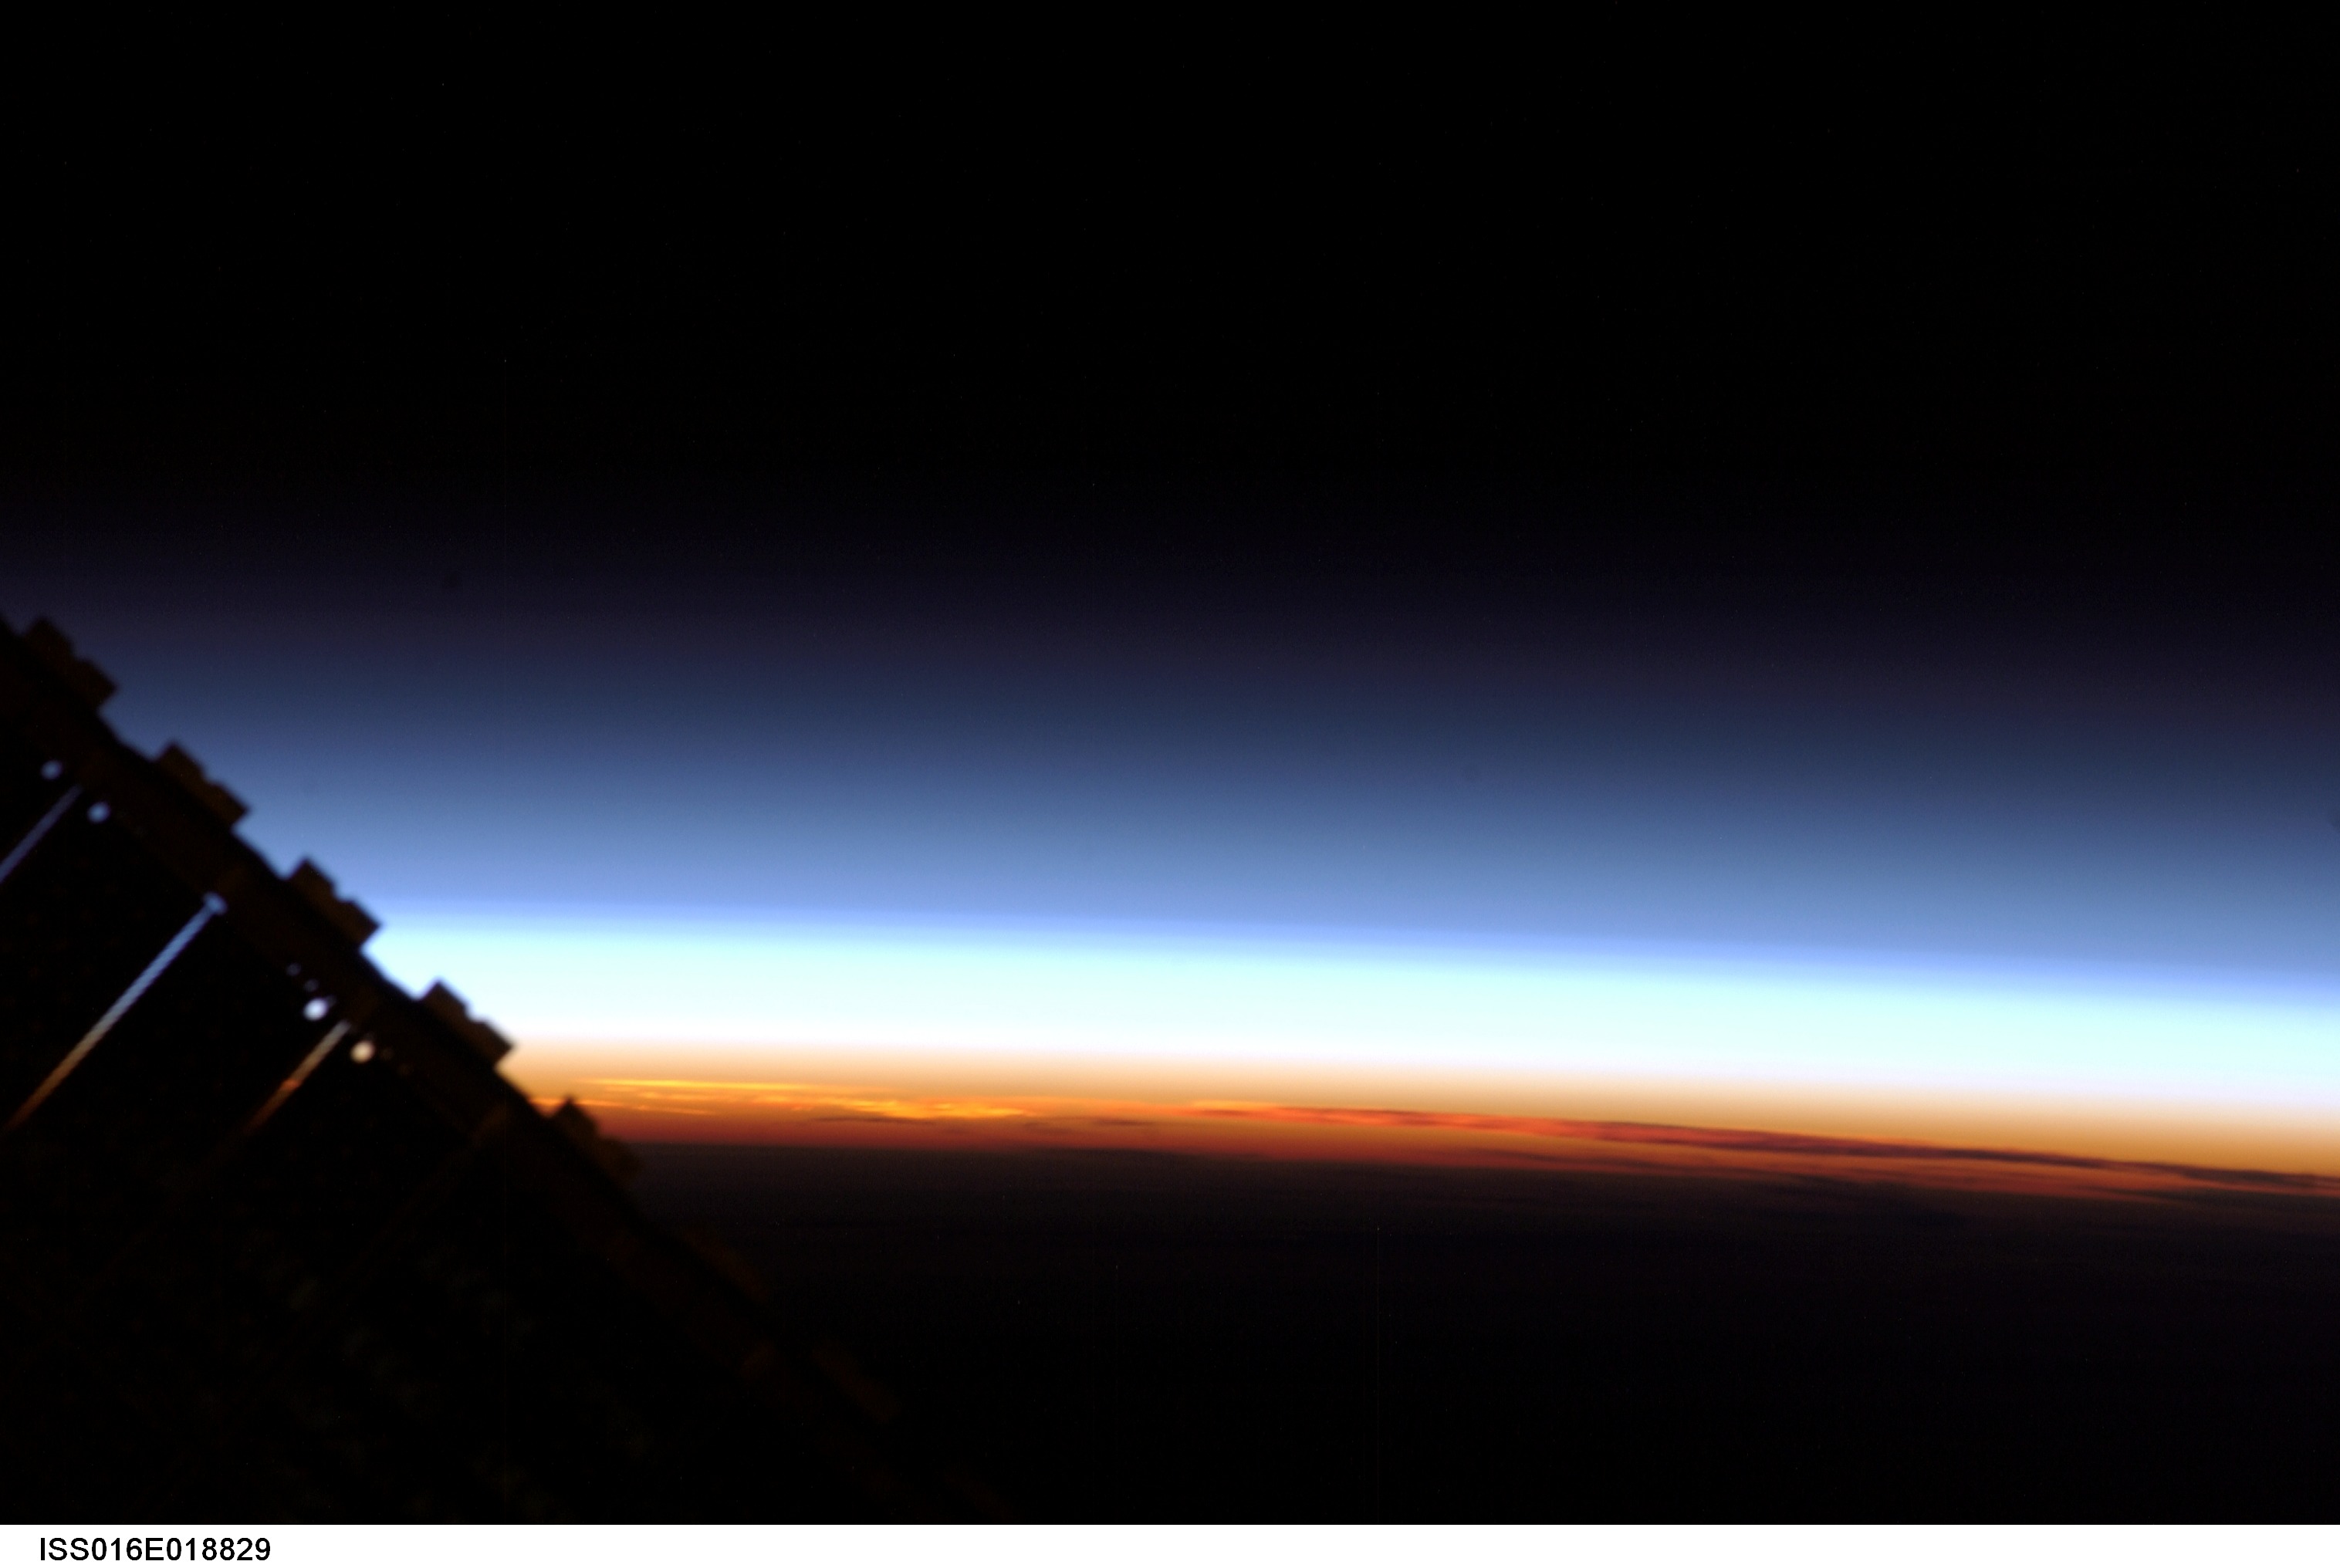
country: INDIAN OCEAN
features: PAN-ATMOSPHERIC LIMB, LAYERS, DUSK, ISS
